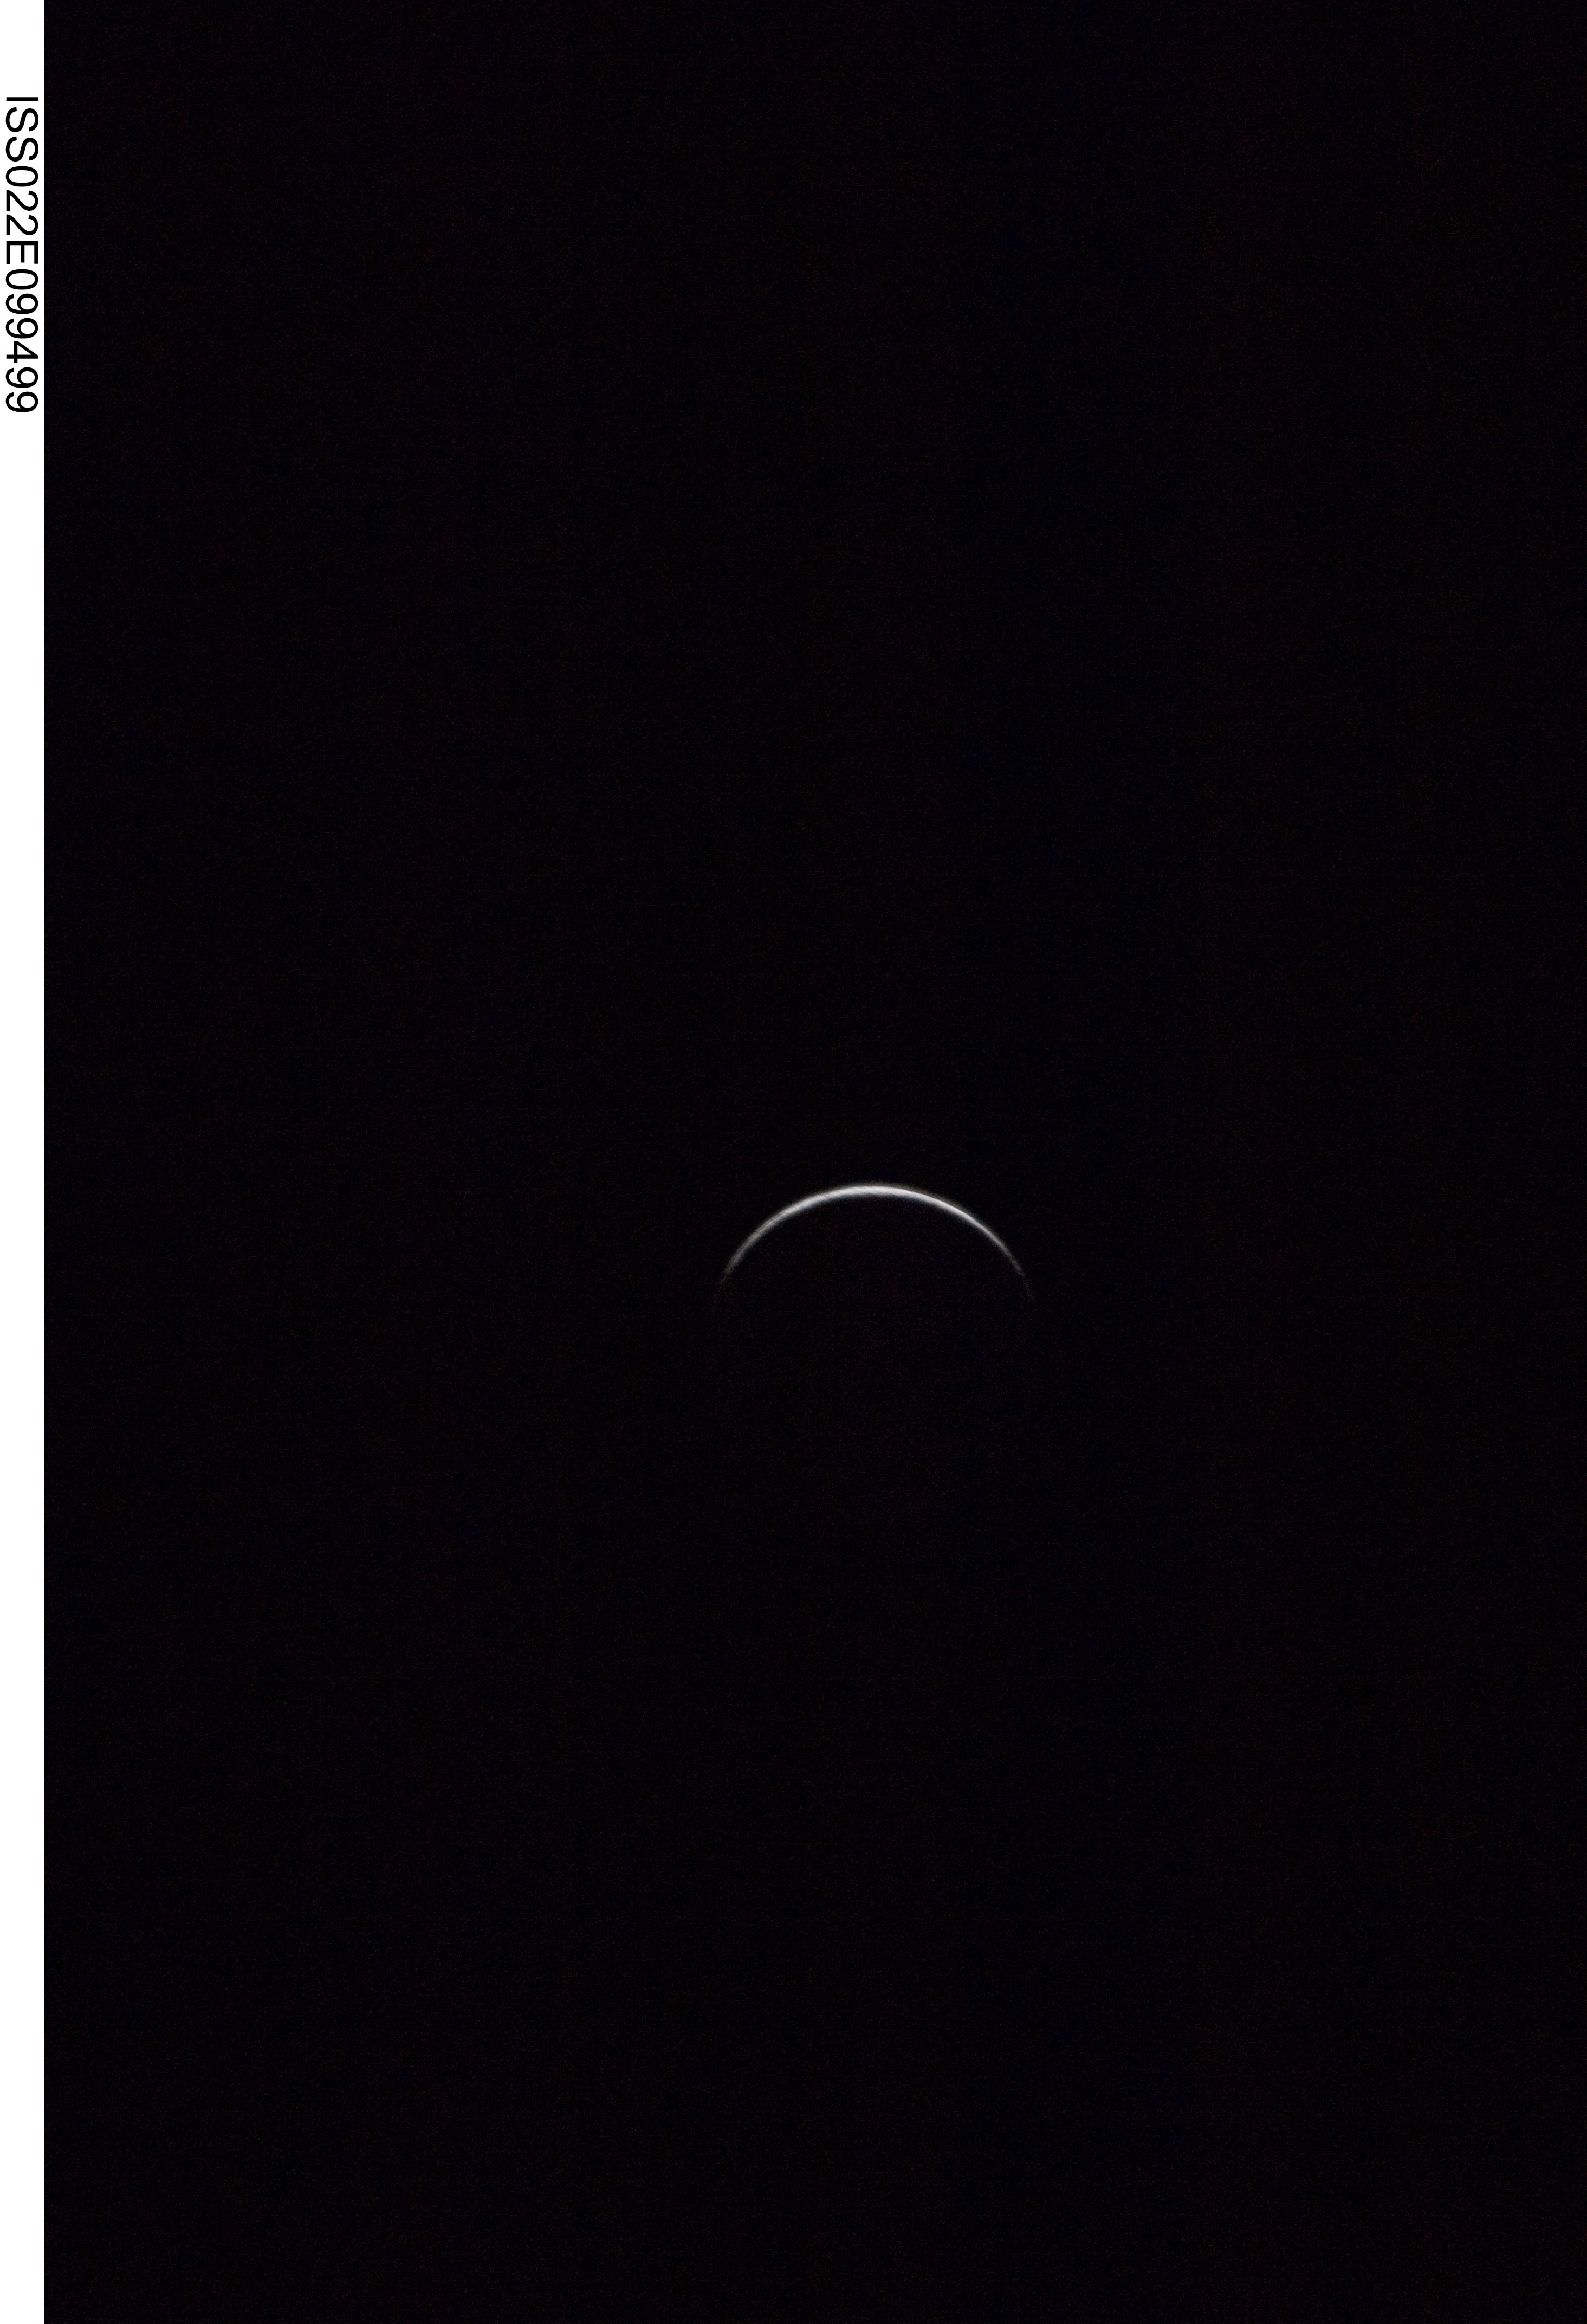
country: PACIFIC OCEAN
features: PAN-CRESCENT MOON WAXING
